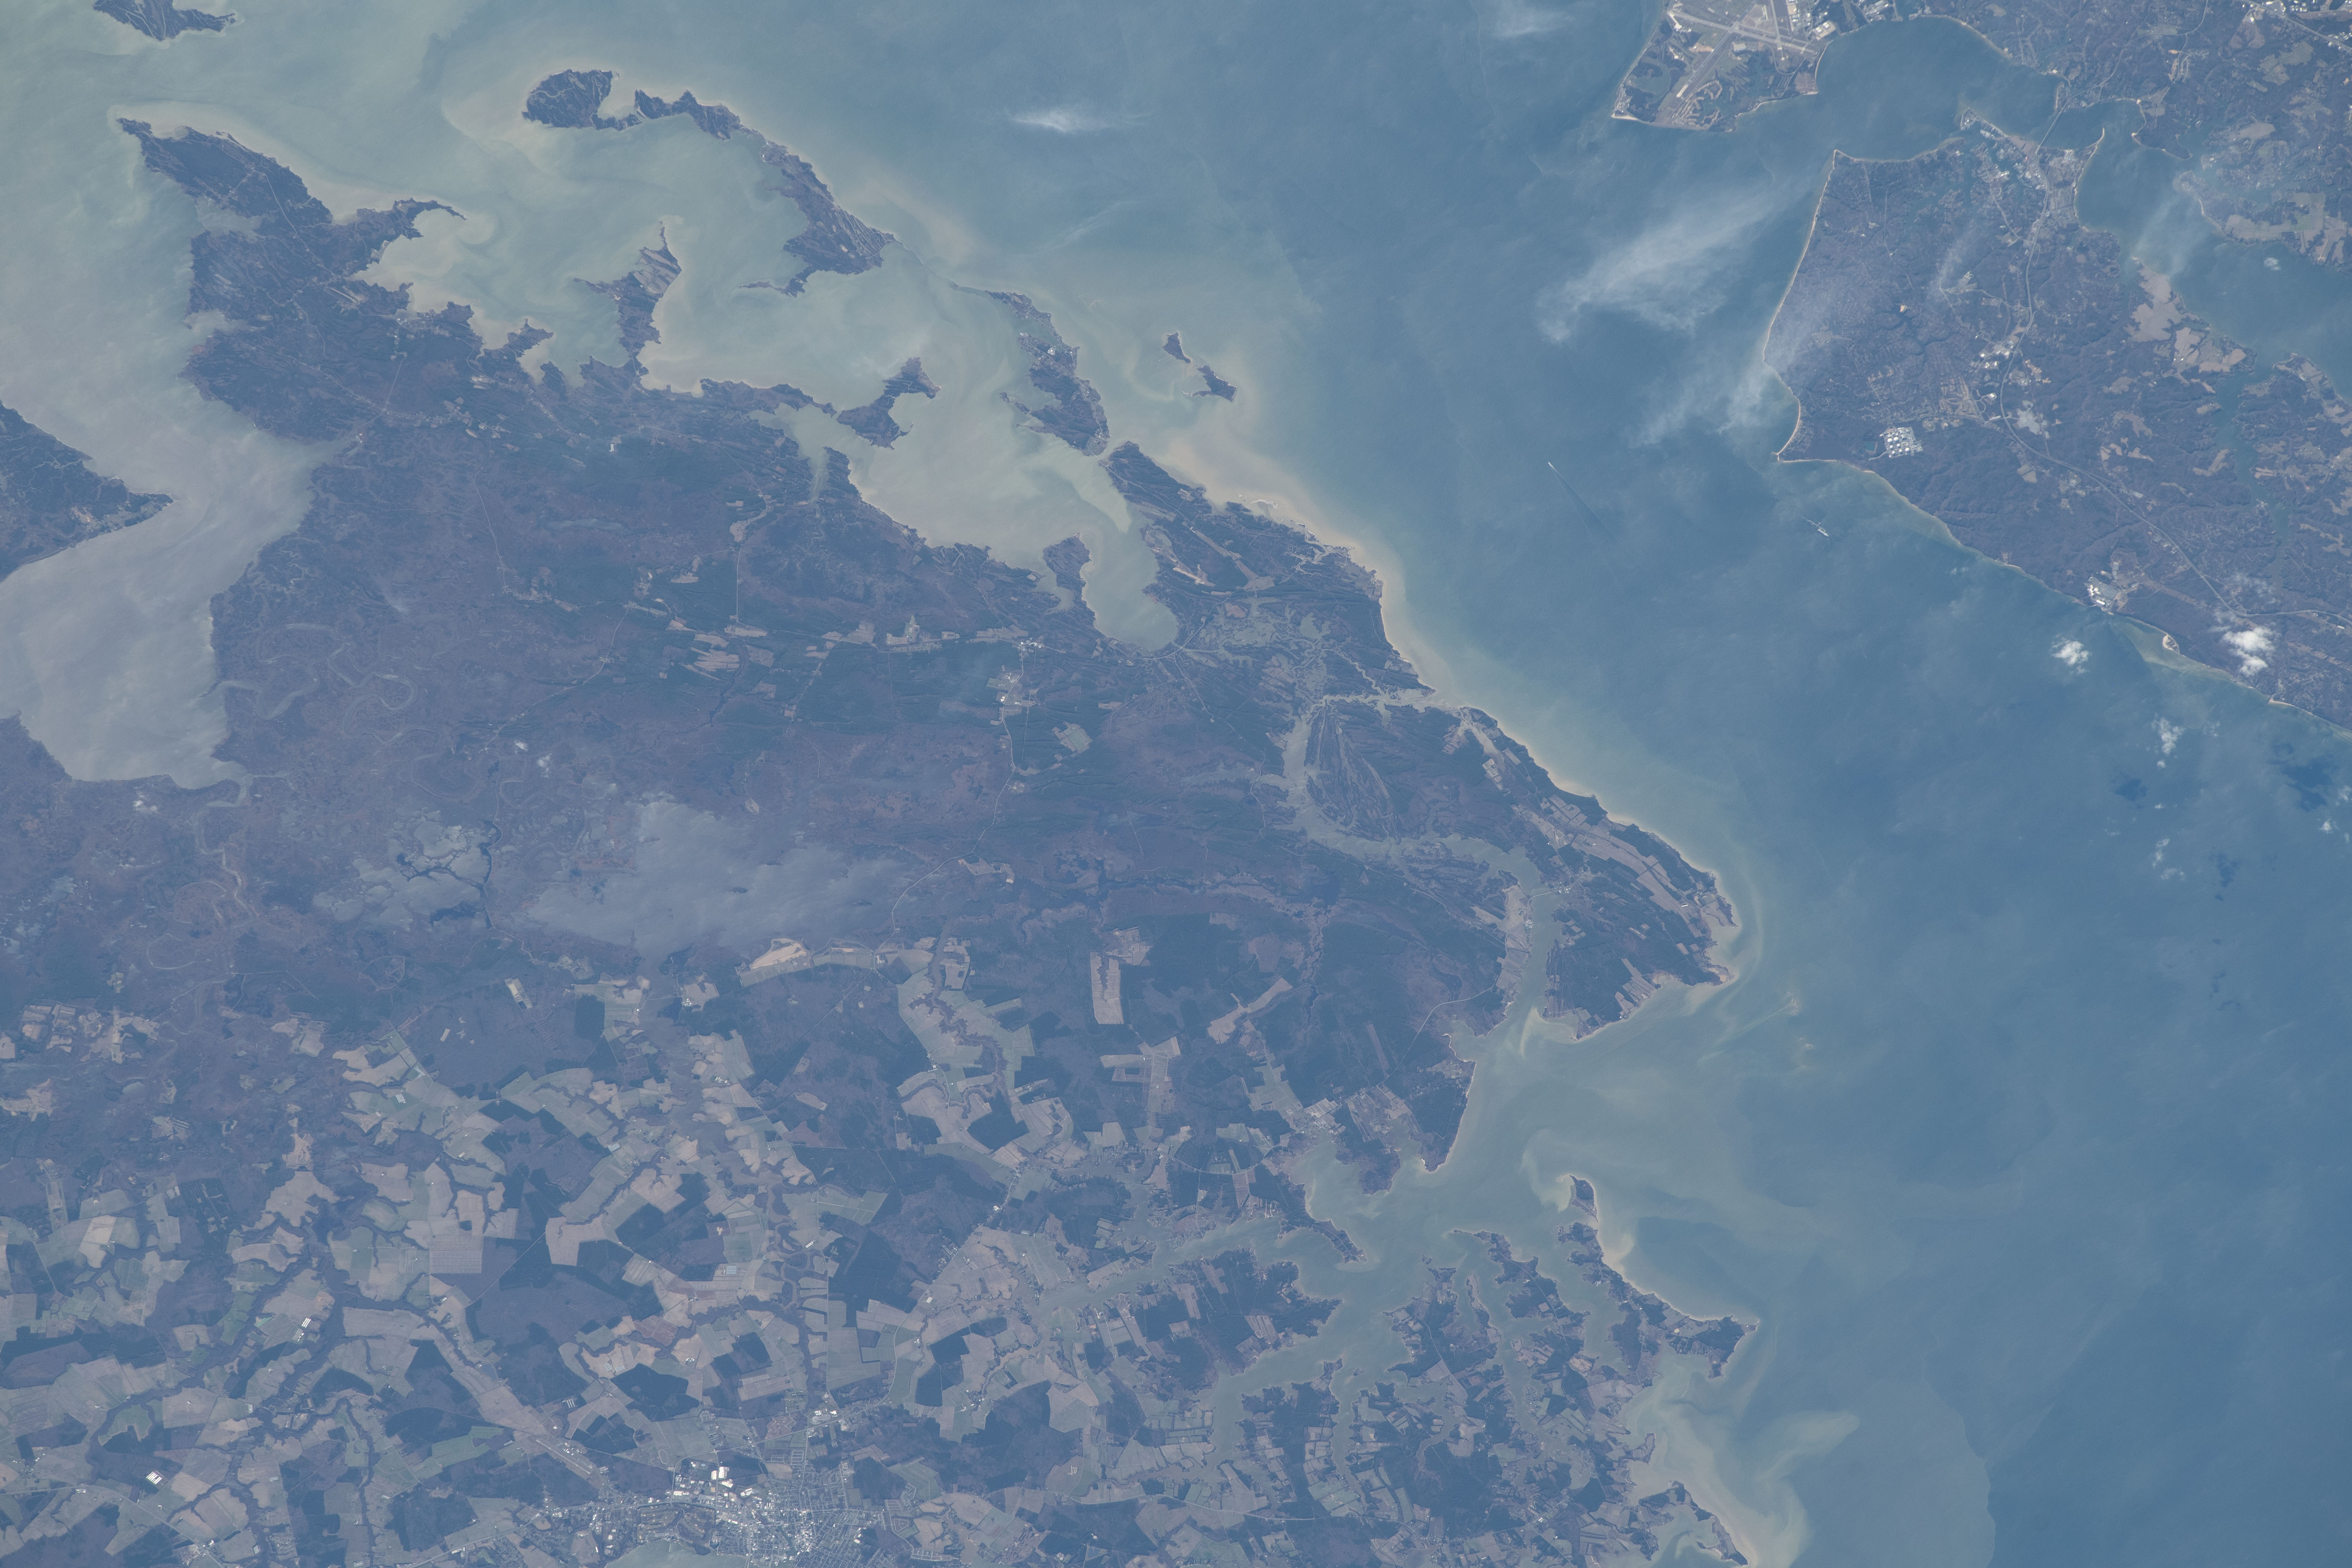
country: USA-MARYLAND
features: TAYLORS ISLAND, PATUXENT RIVER, CHESAPEAKE BAY
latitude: 38.4
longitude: -76.2
